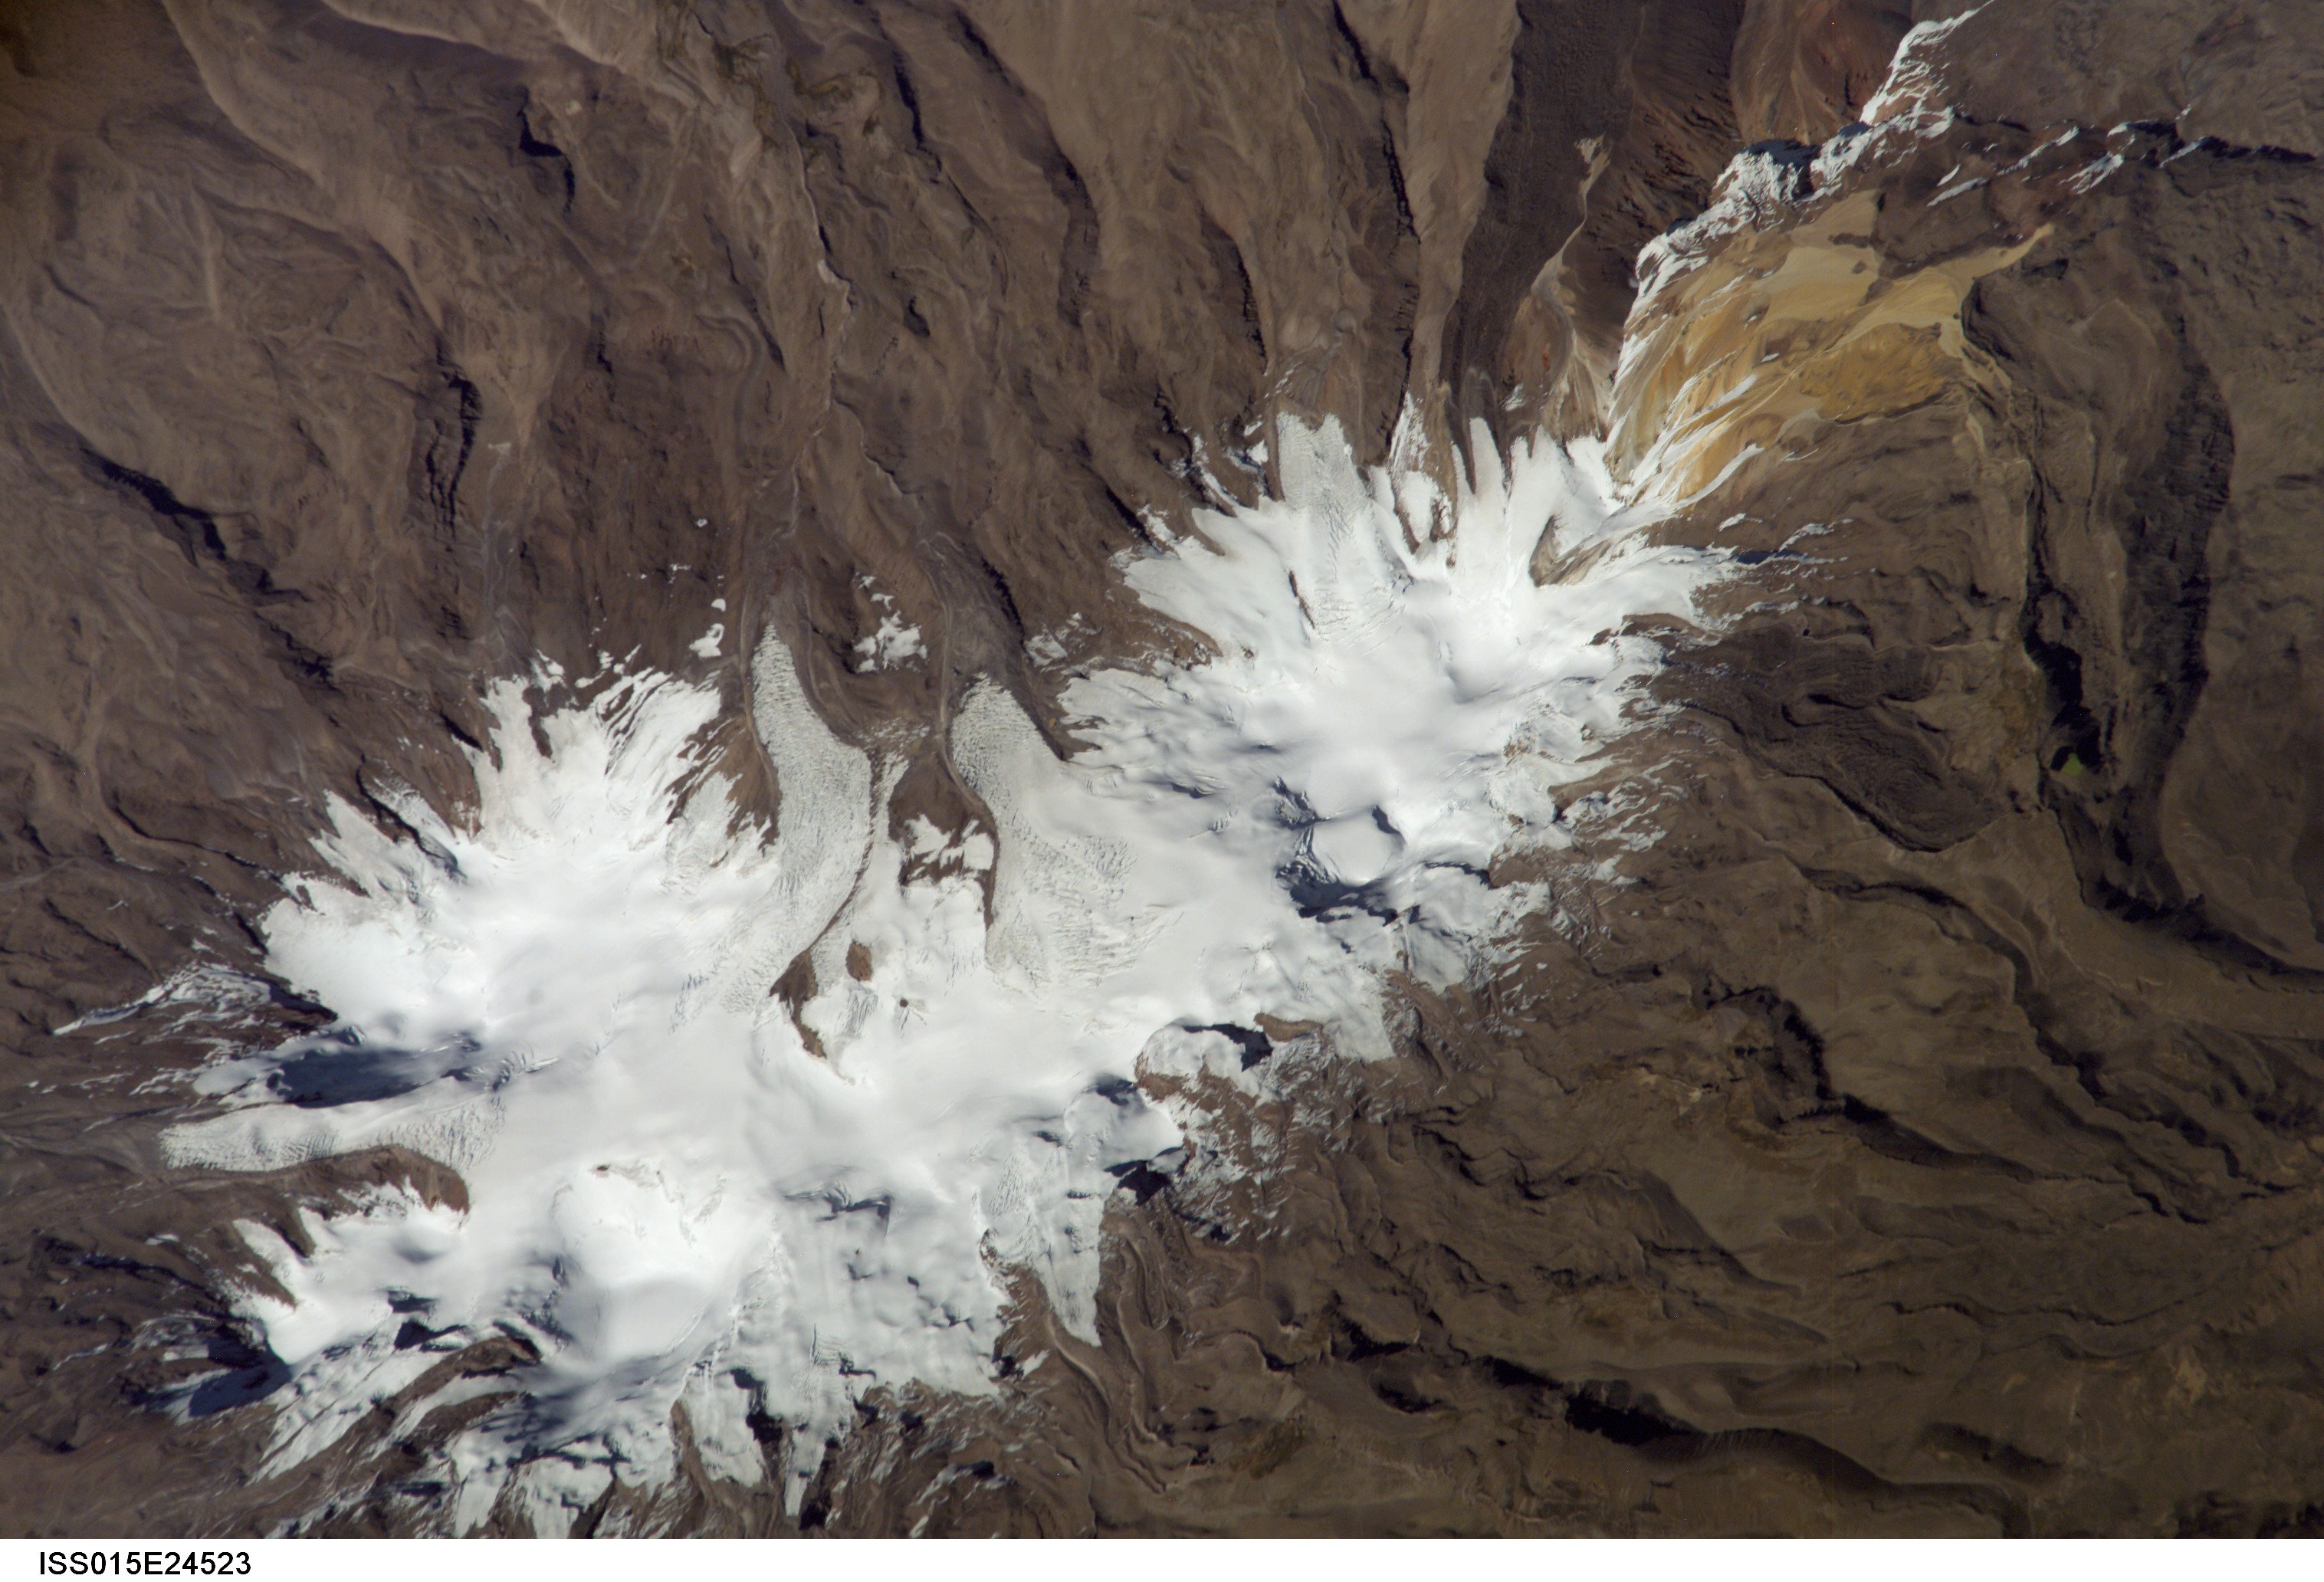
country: PERU
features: NEVADO COROPUNA, GL., RAVINES
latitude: -15.6
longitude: -72.6
